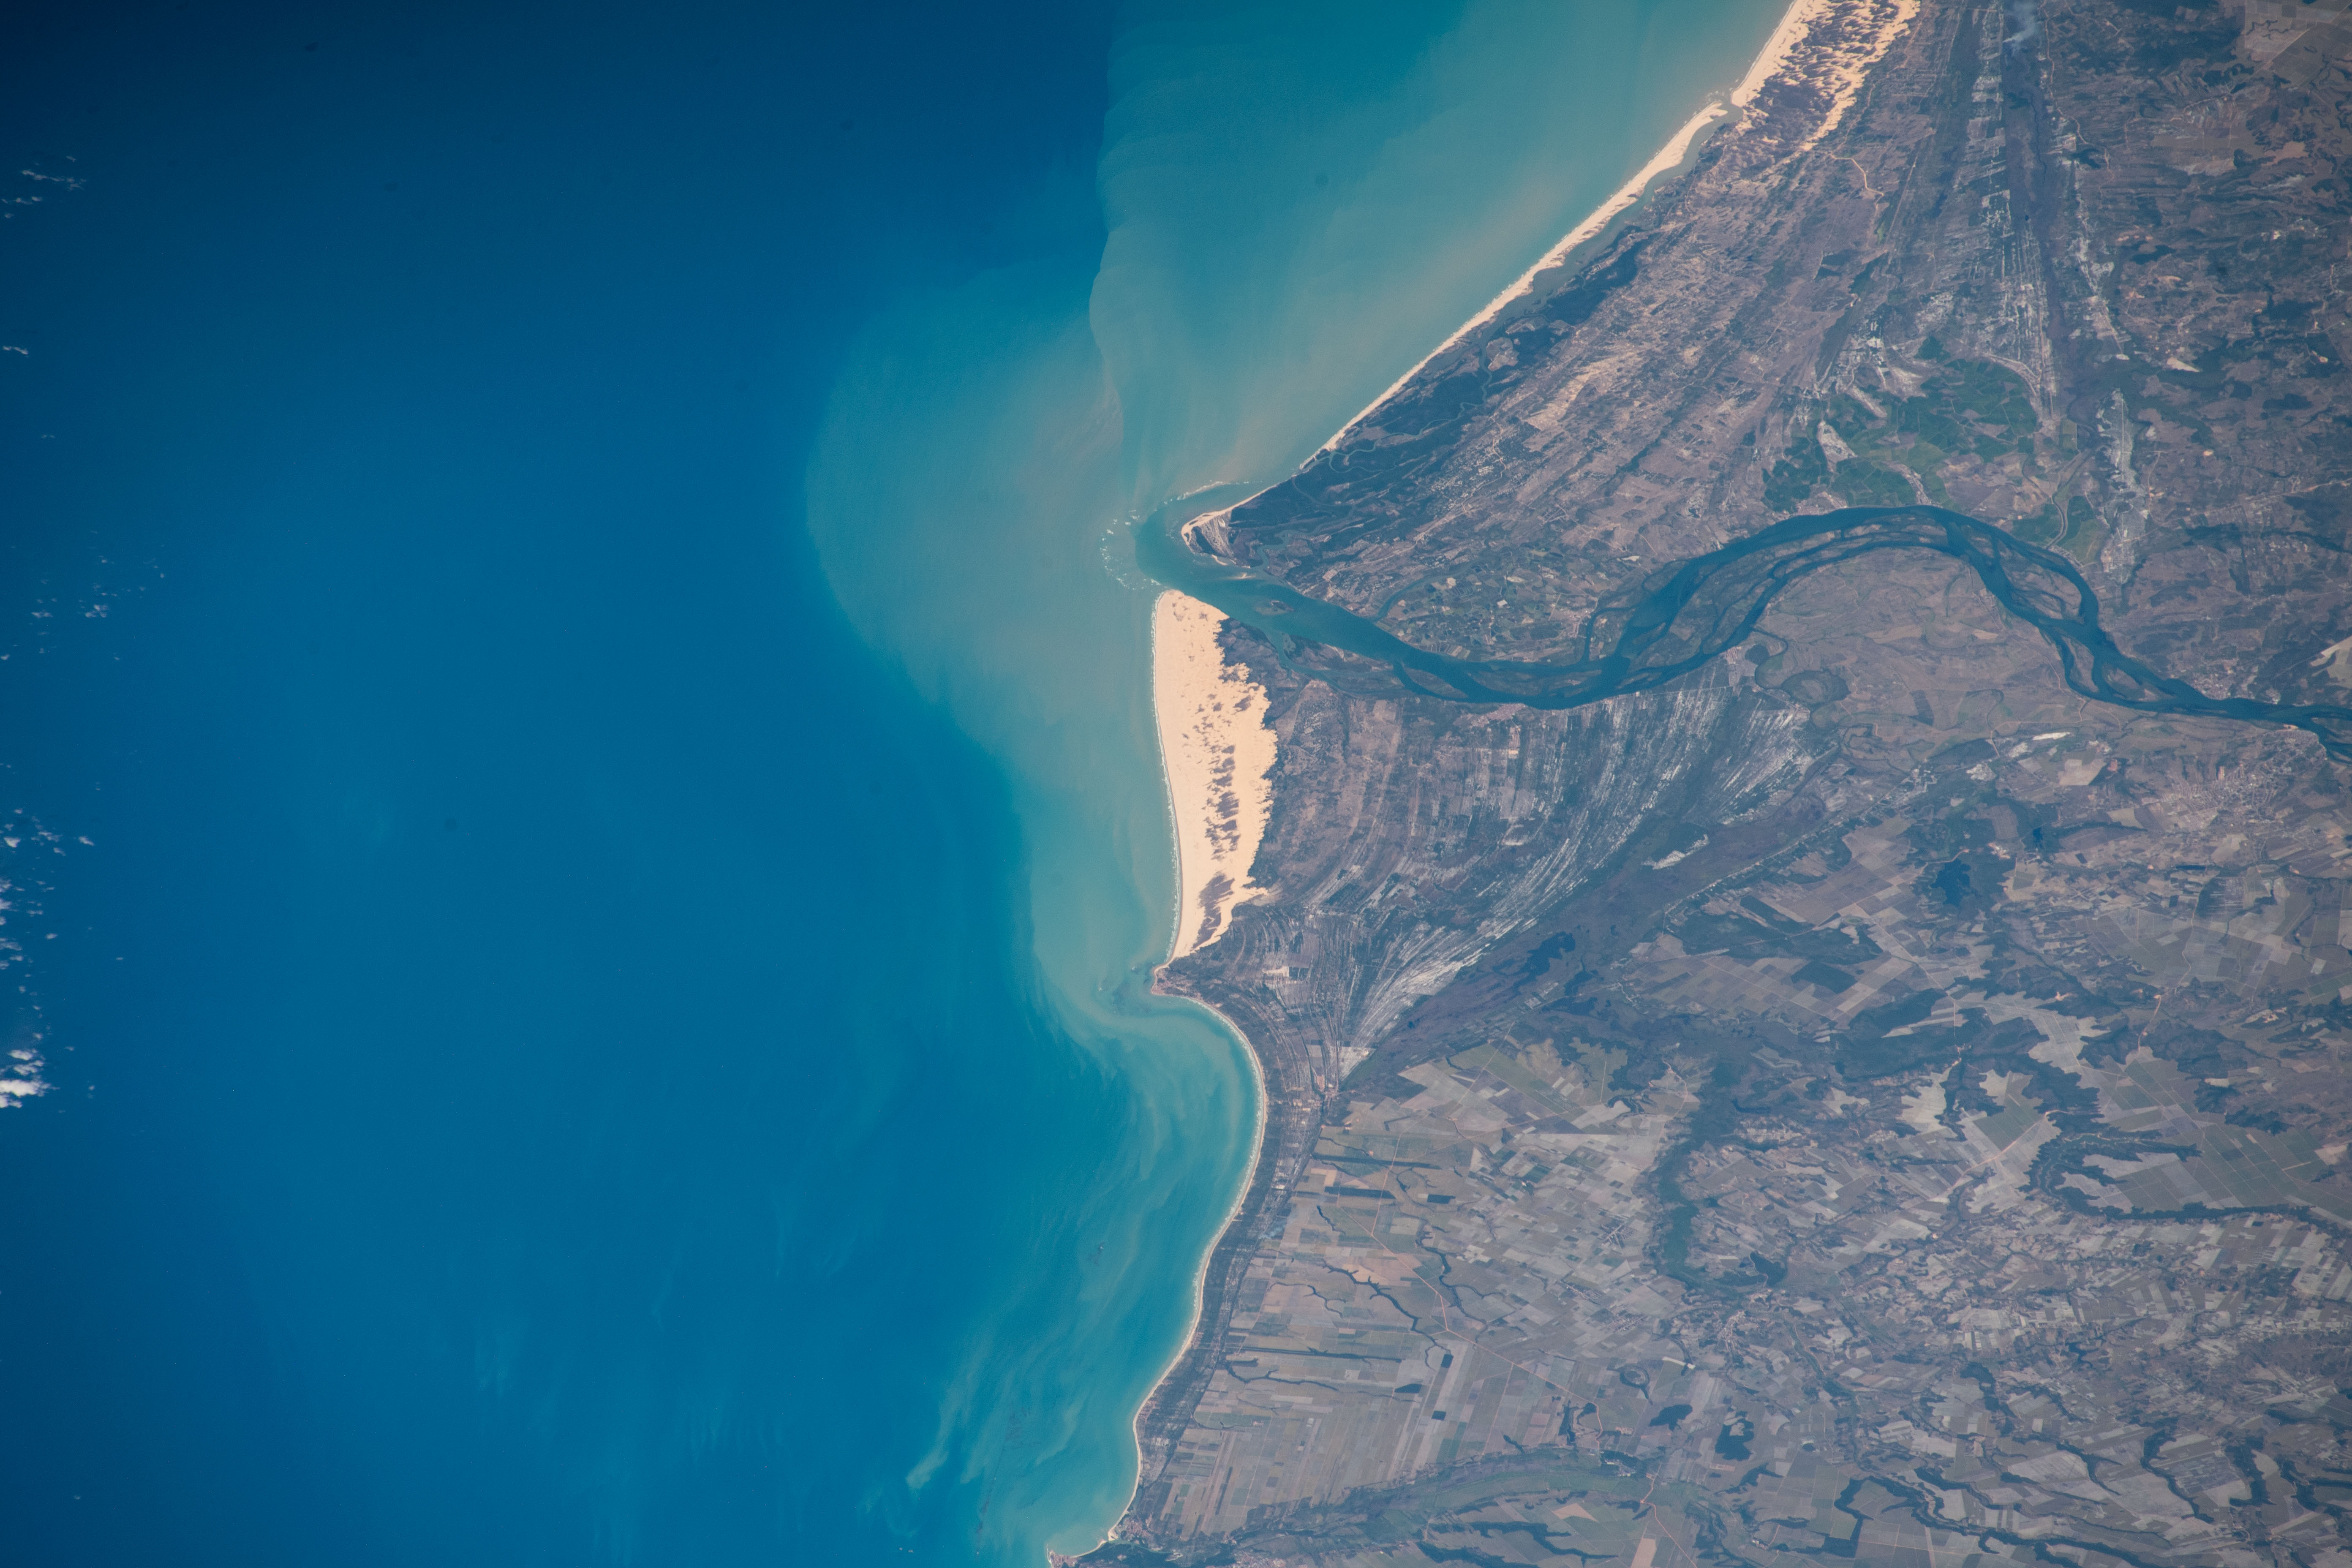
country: BRAZIL
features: SAO FRANCISCO RIVER,OCEAN,DOURADAS DE PIACABUCU DUNES
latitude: -10.4
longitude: -36.4
